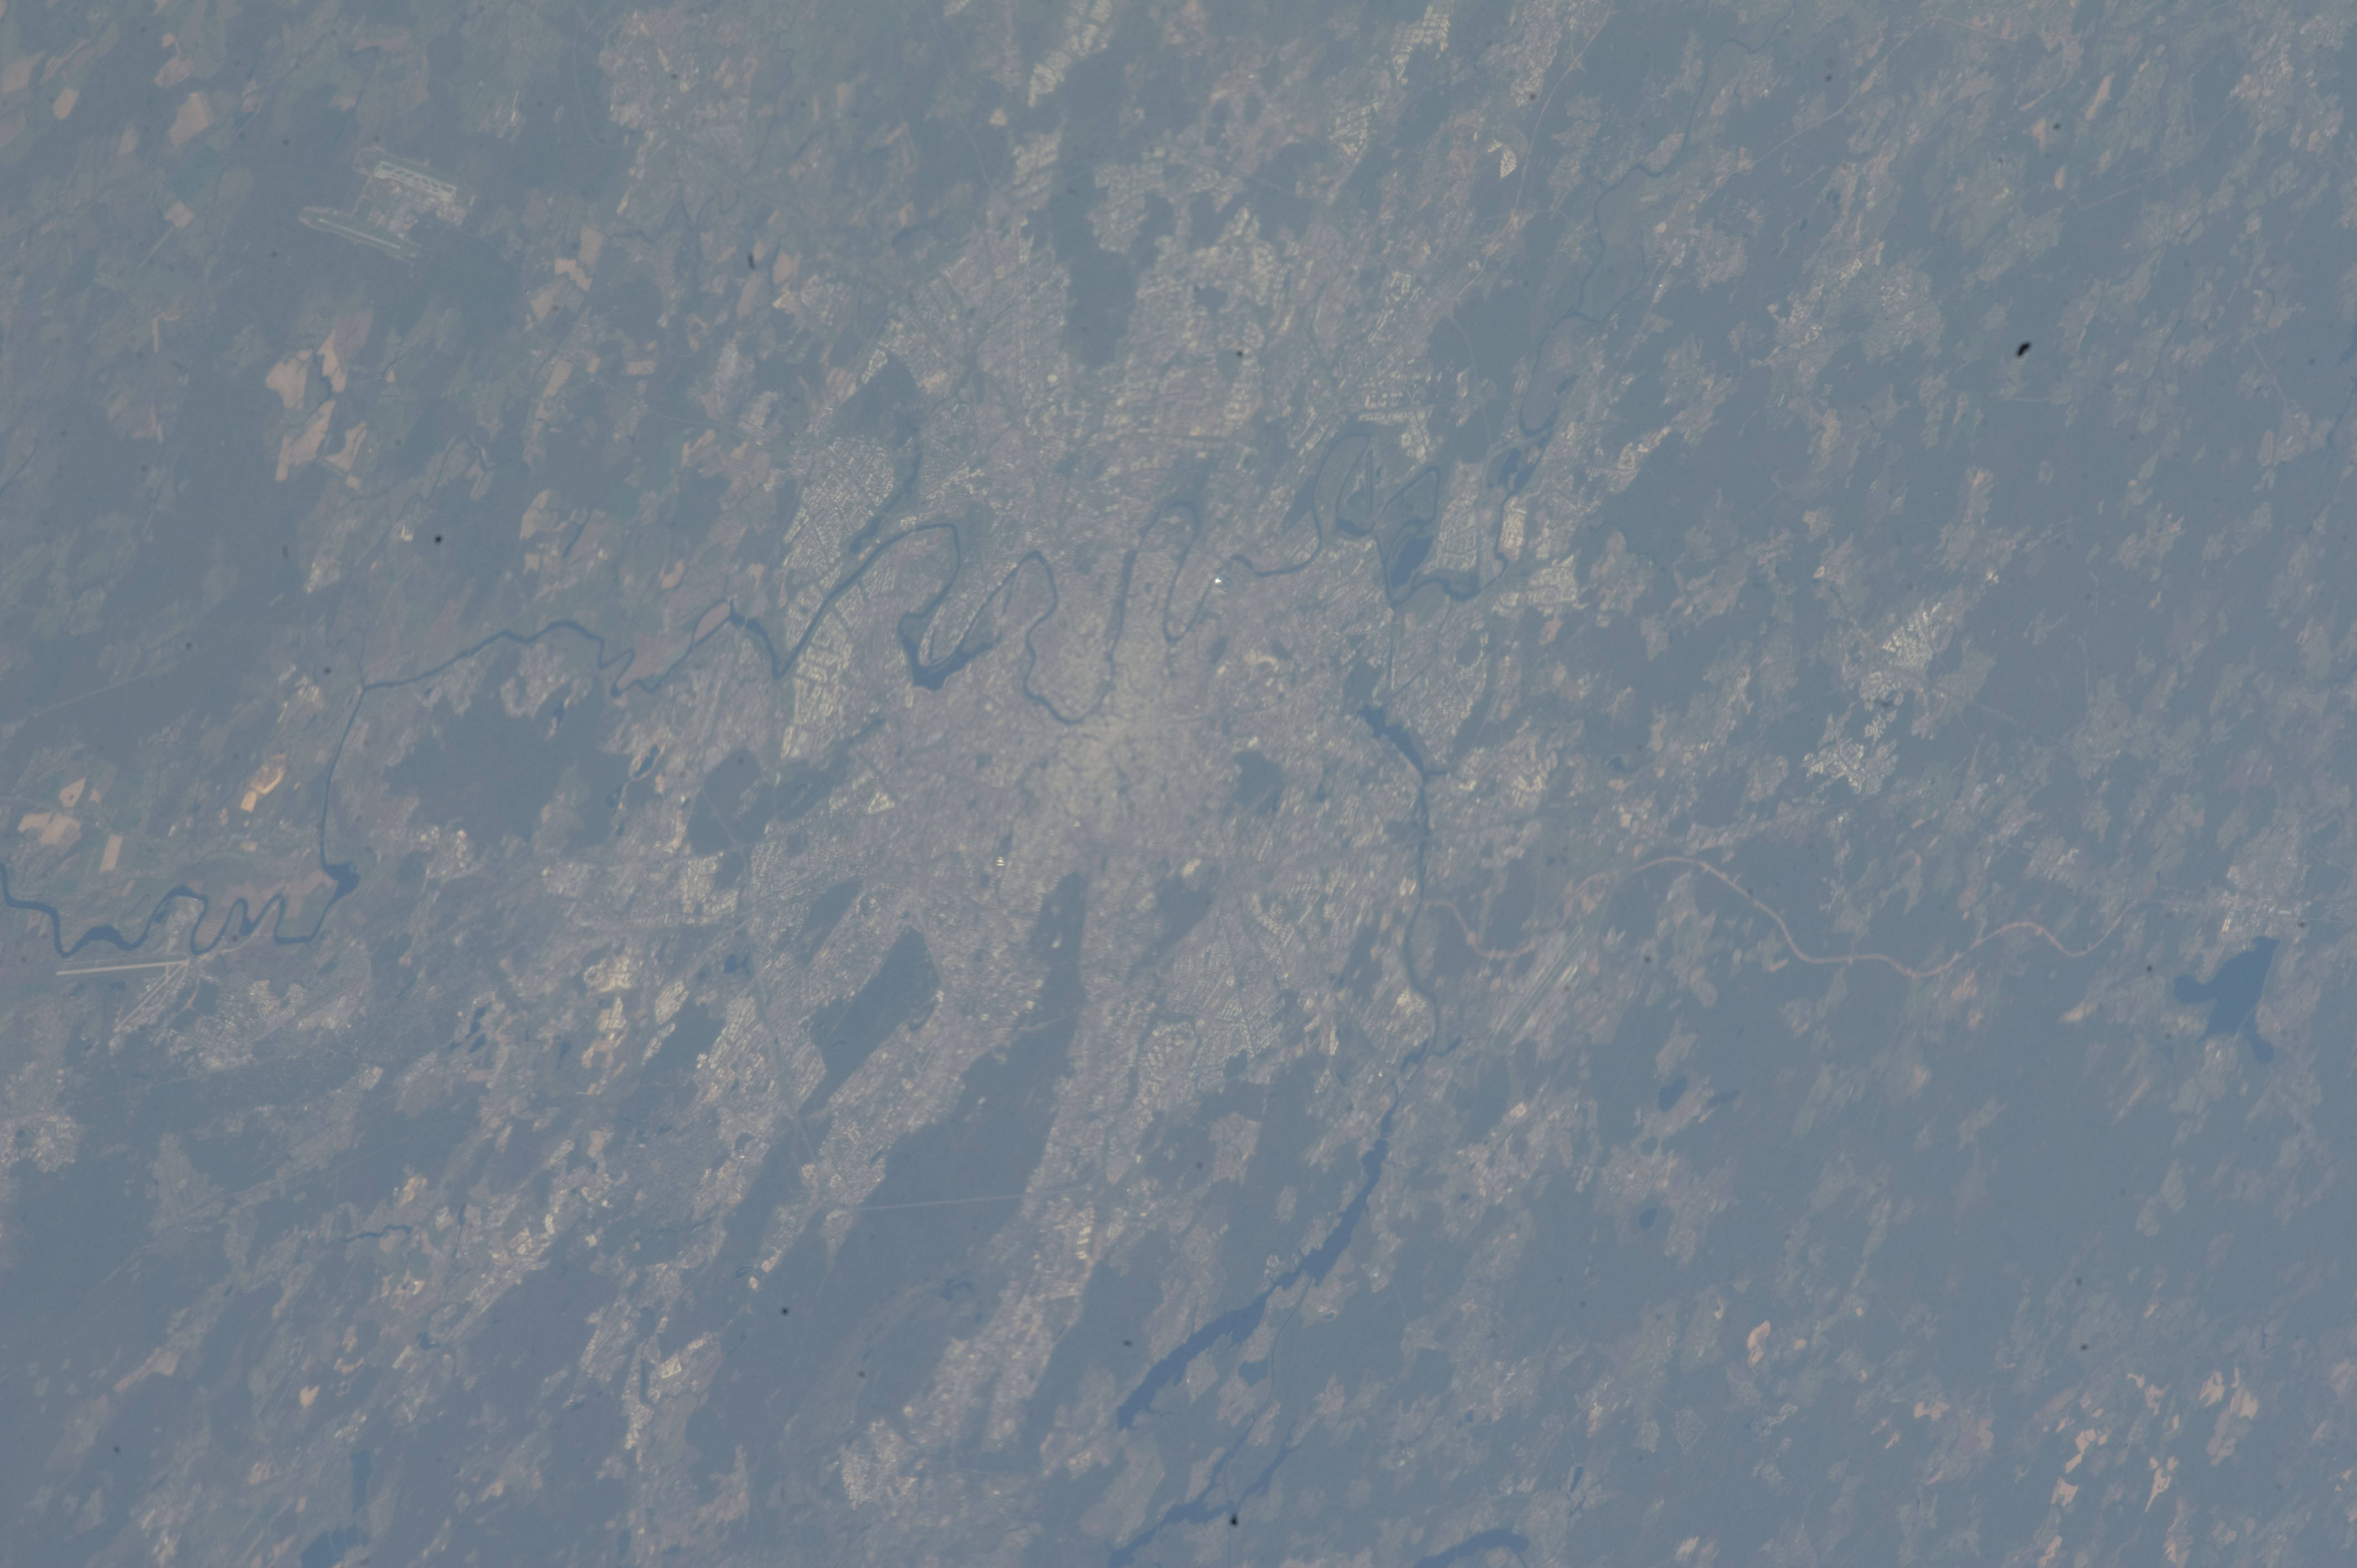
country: RUSSIAN FEDERATION
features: MOSCOW, MOSCOW RIVER, AGR., FOR., ROADS
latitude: 55.8
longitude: 37.6
